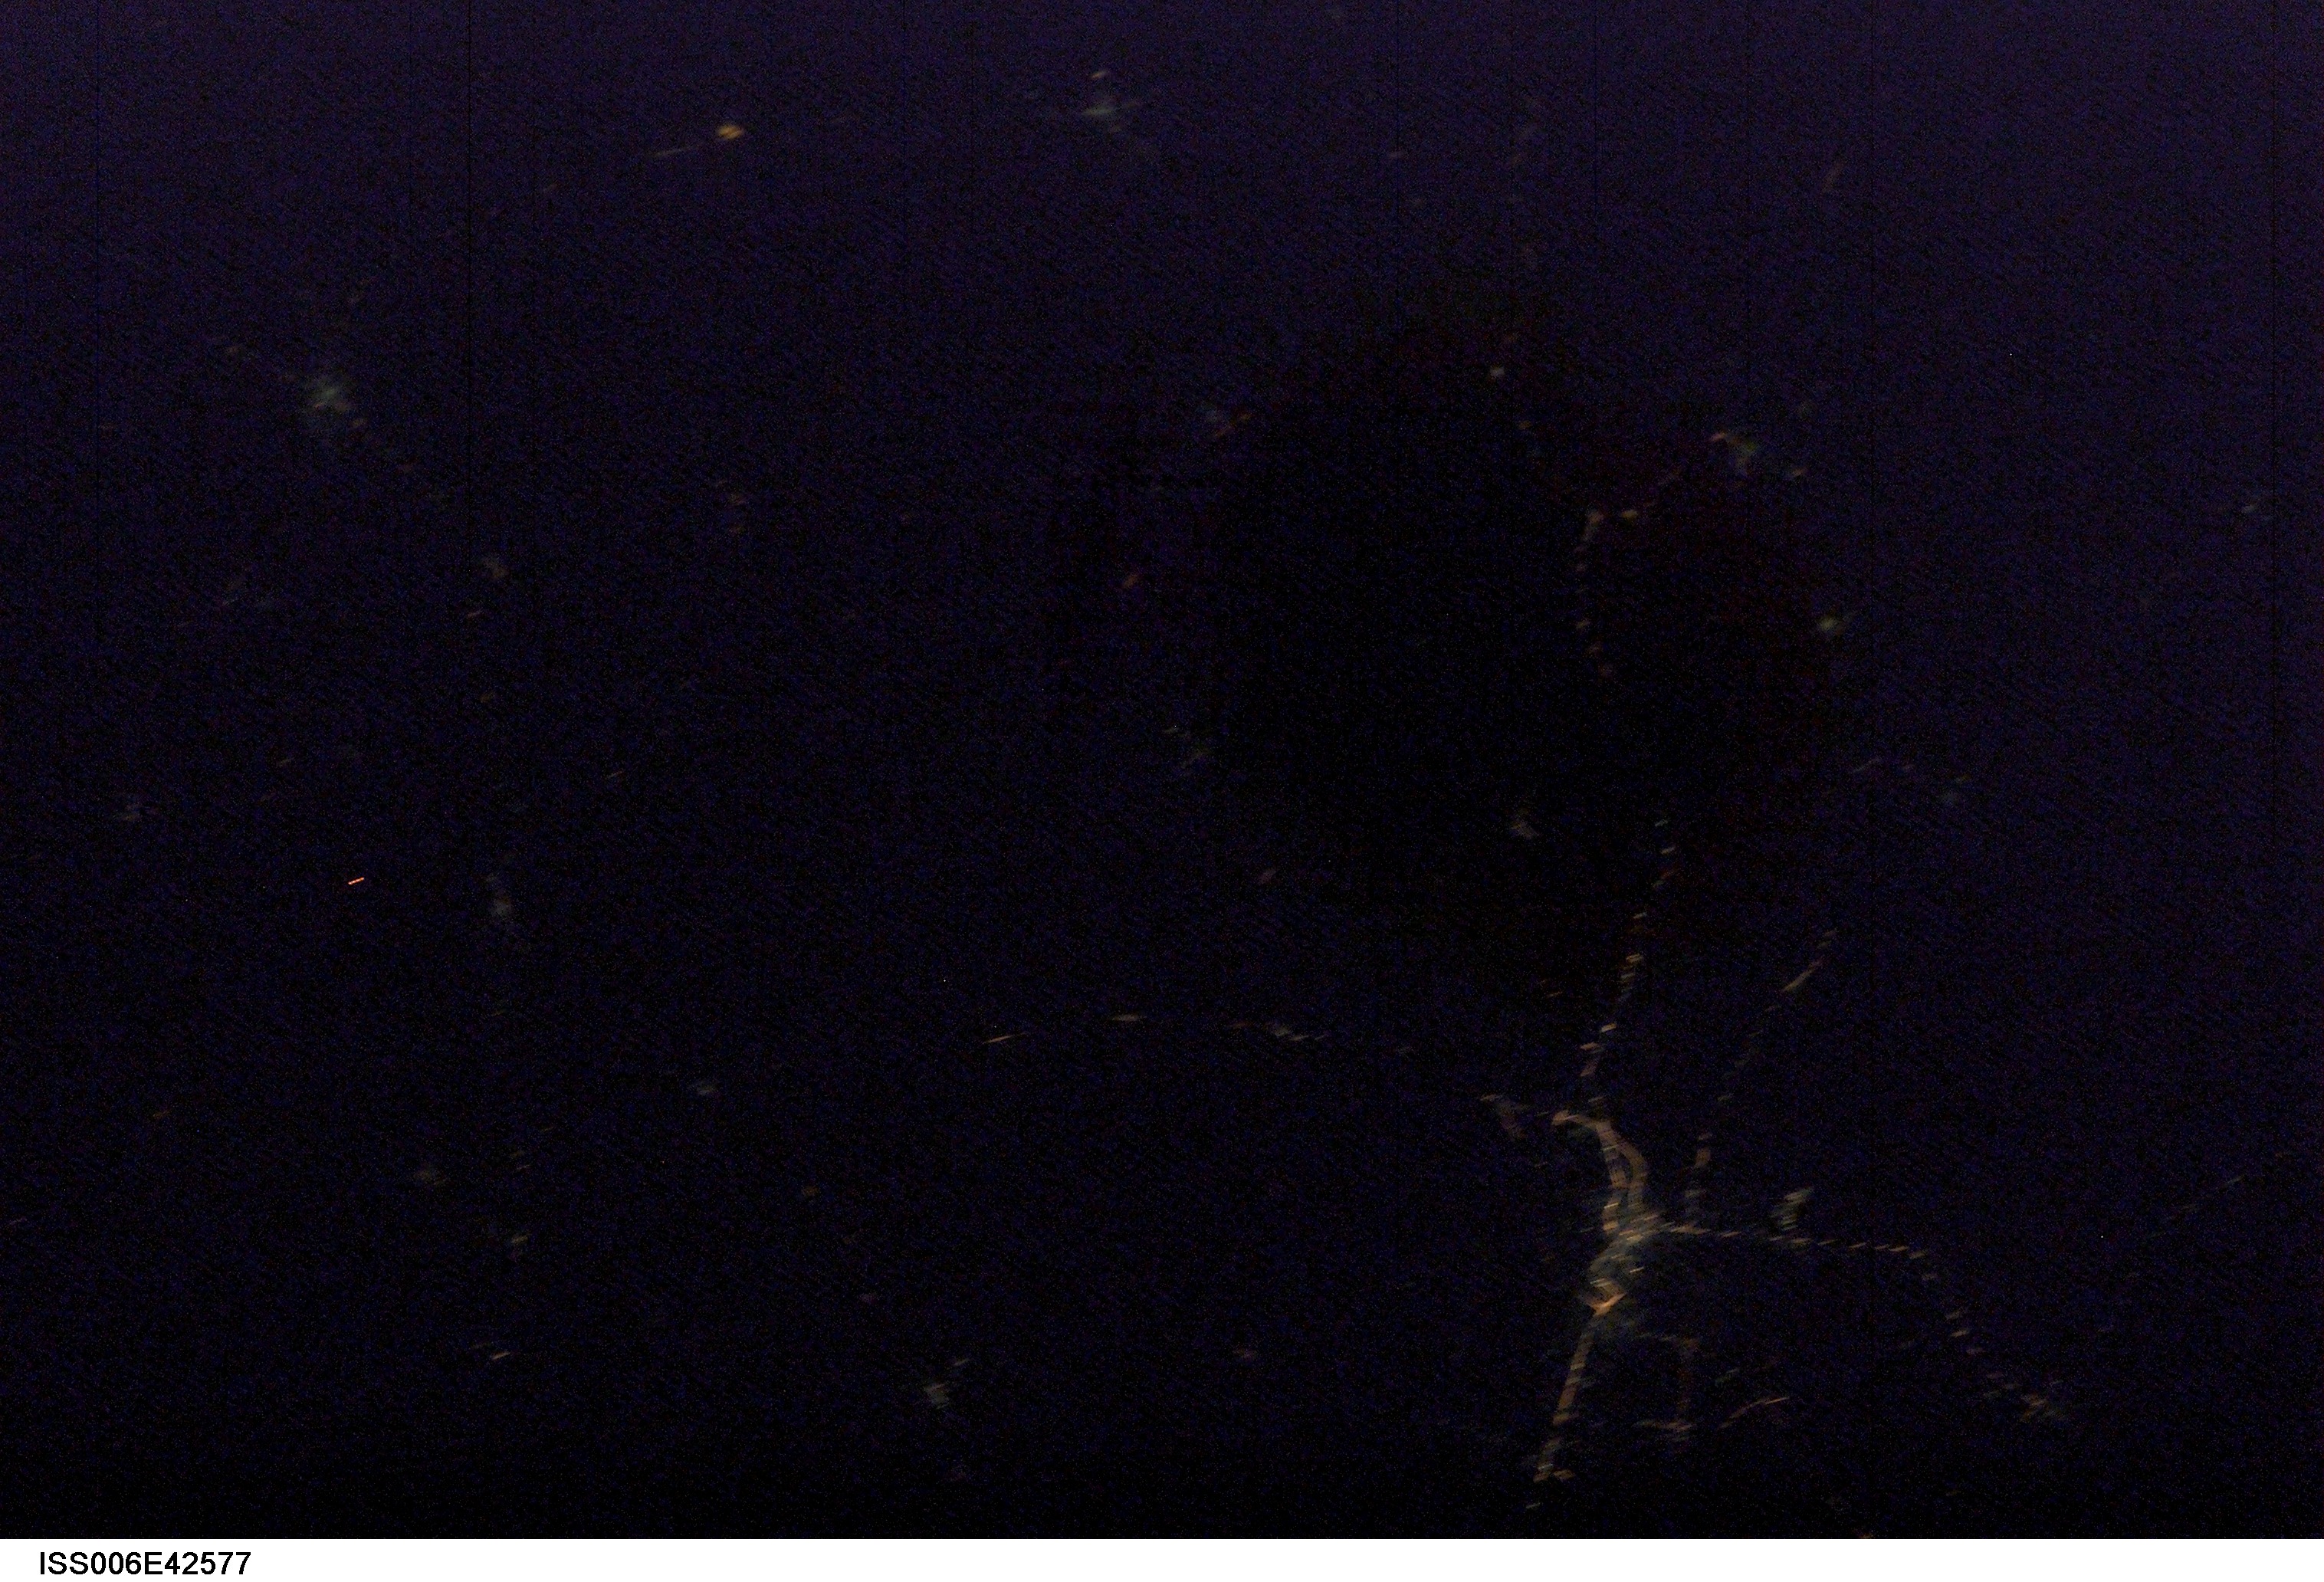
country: THAILAND
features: DARK EARTHOBS
